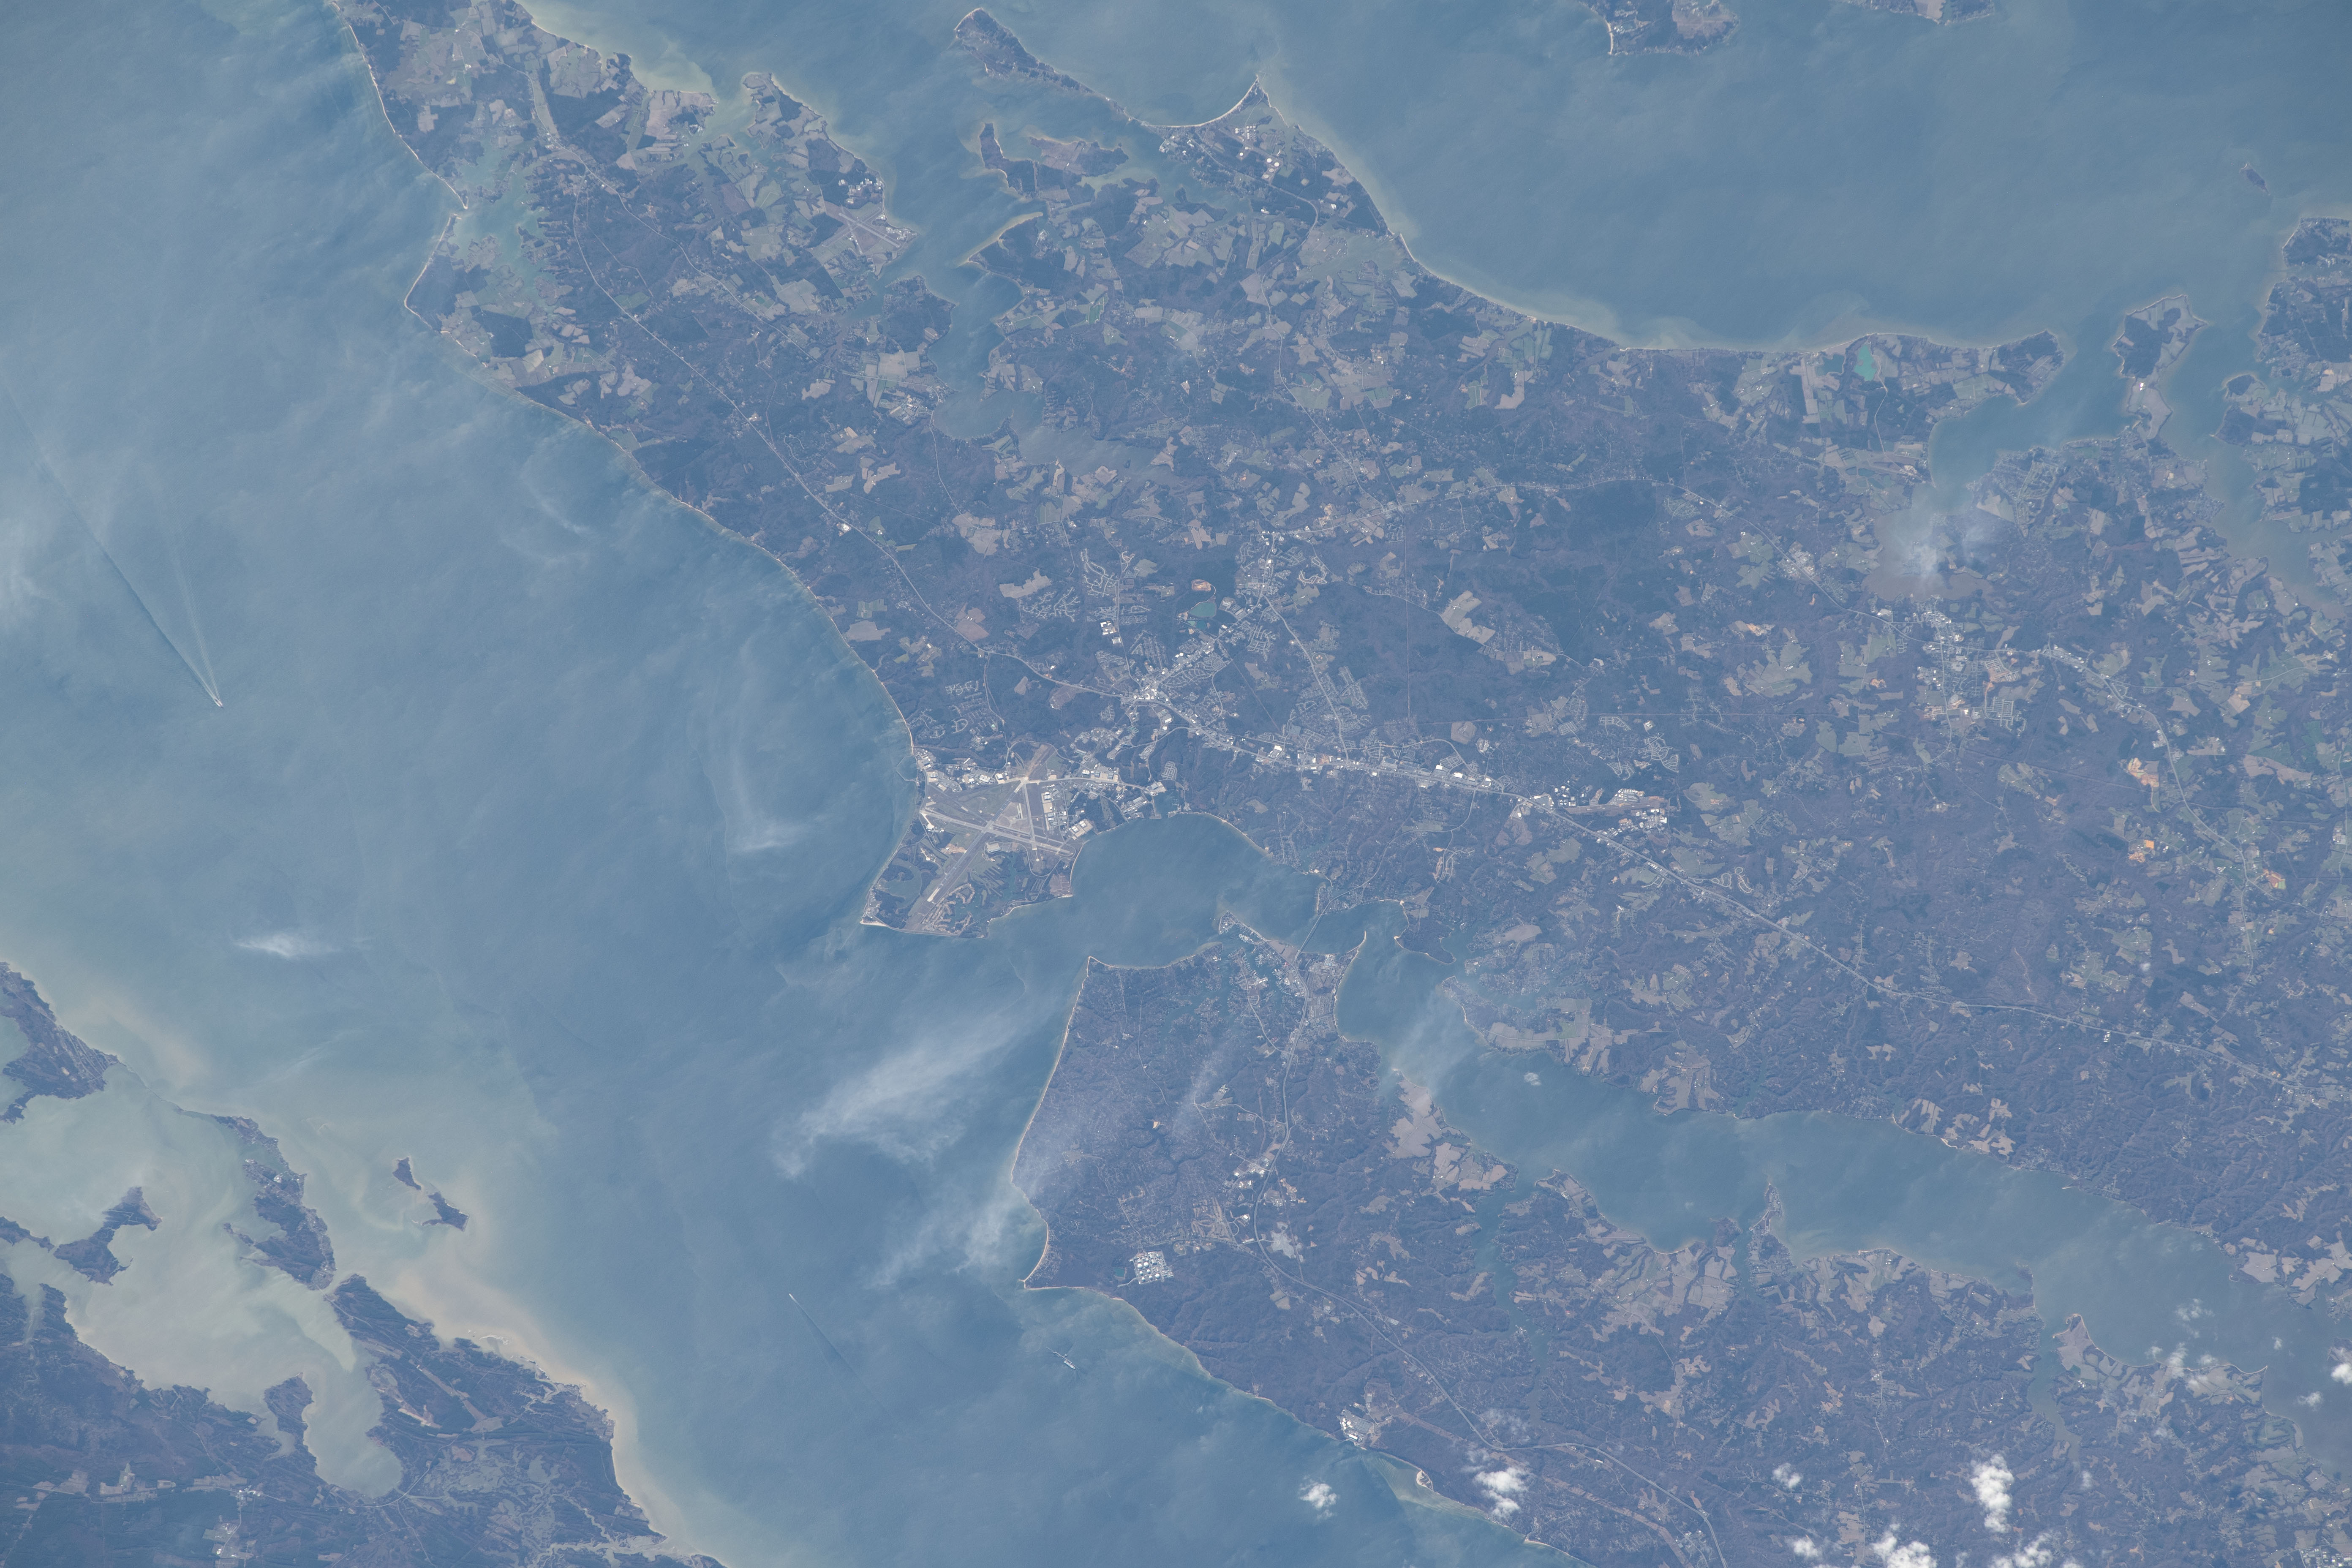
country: USA-MARYLAND
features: PATUXENT RIVER, CHESAPEAKE BAY, ST MARY'S RIVER SANCTUARY
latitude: 38.3
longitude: -76.5
